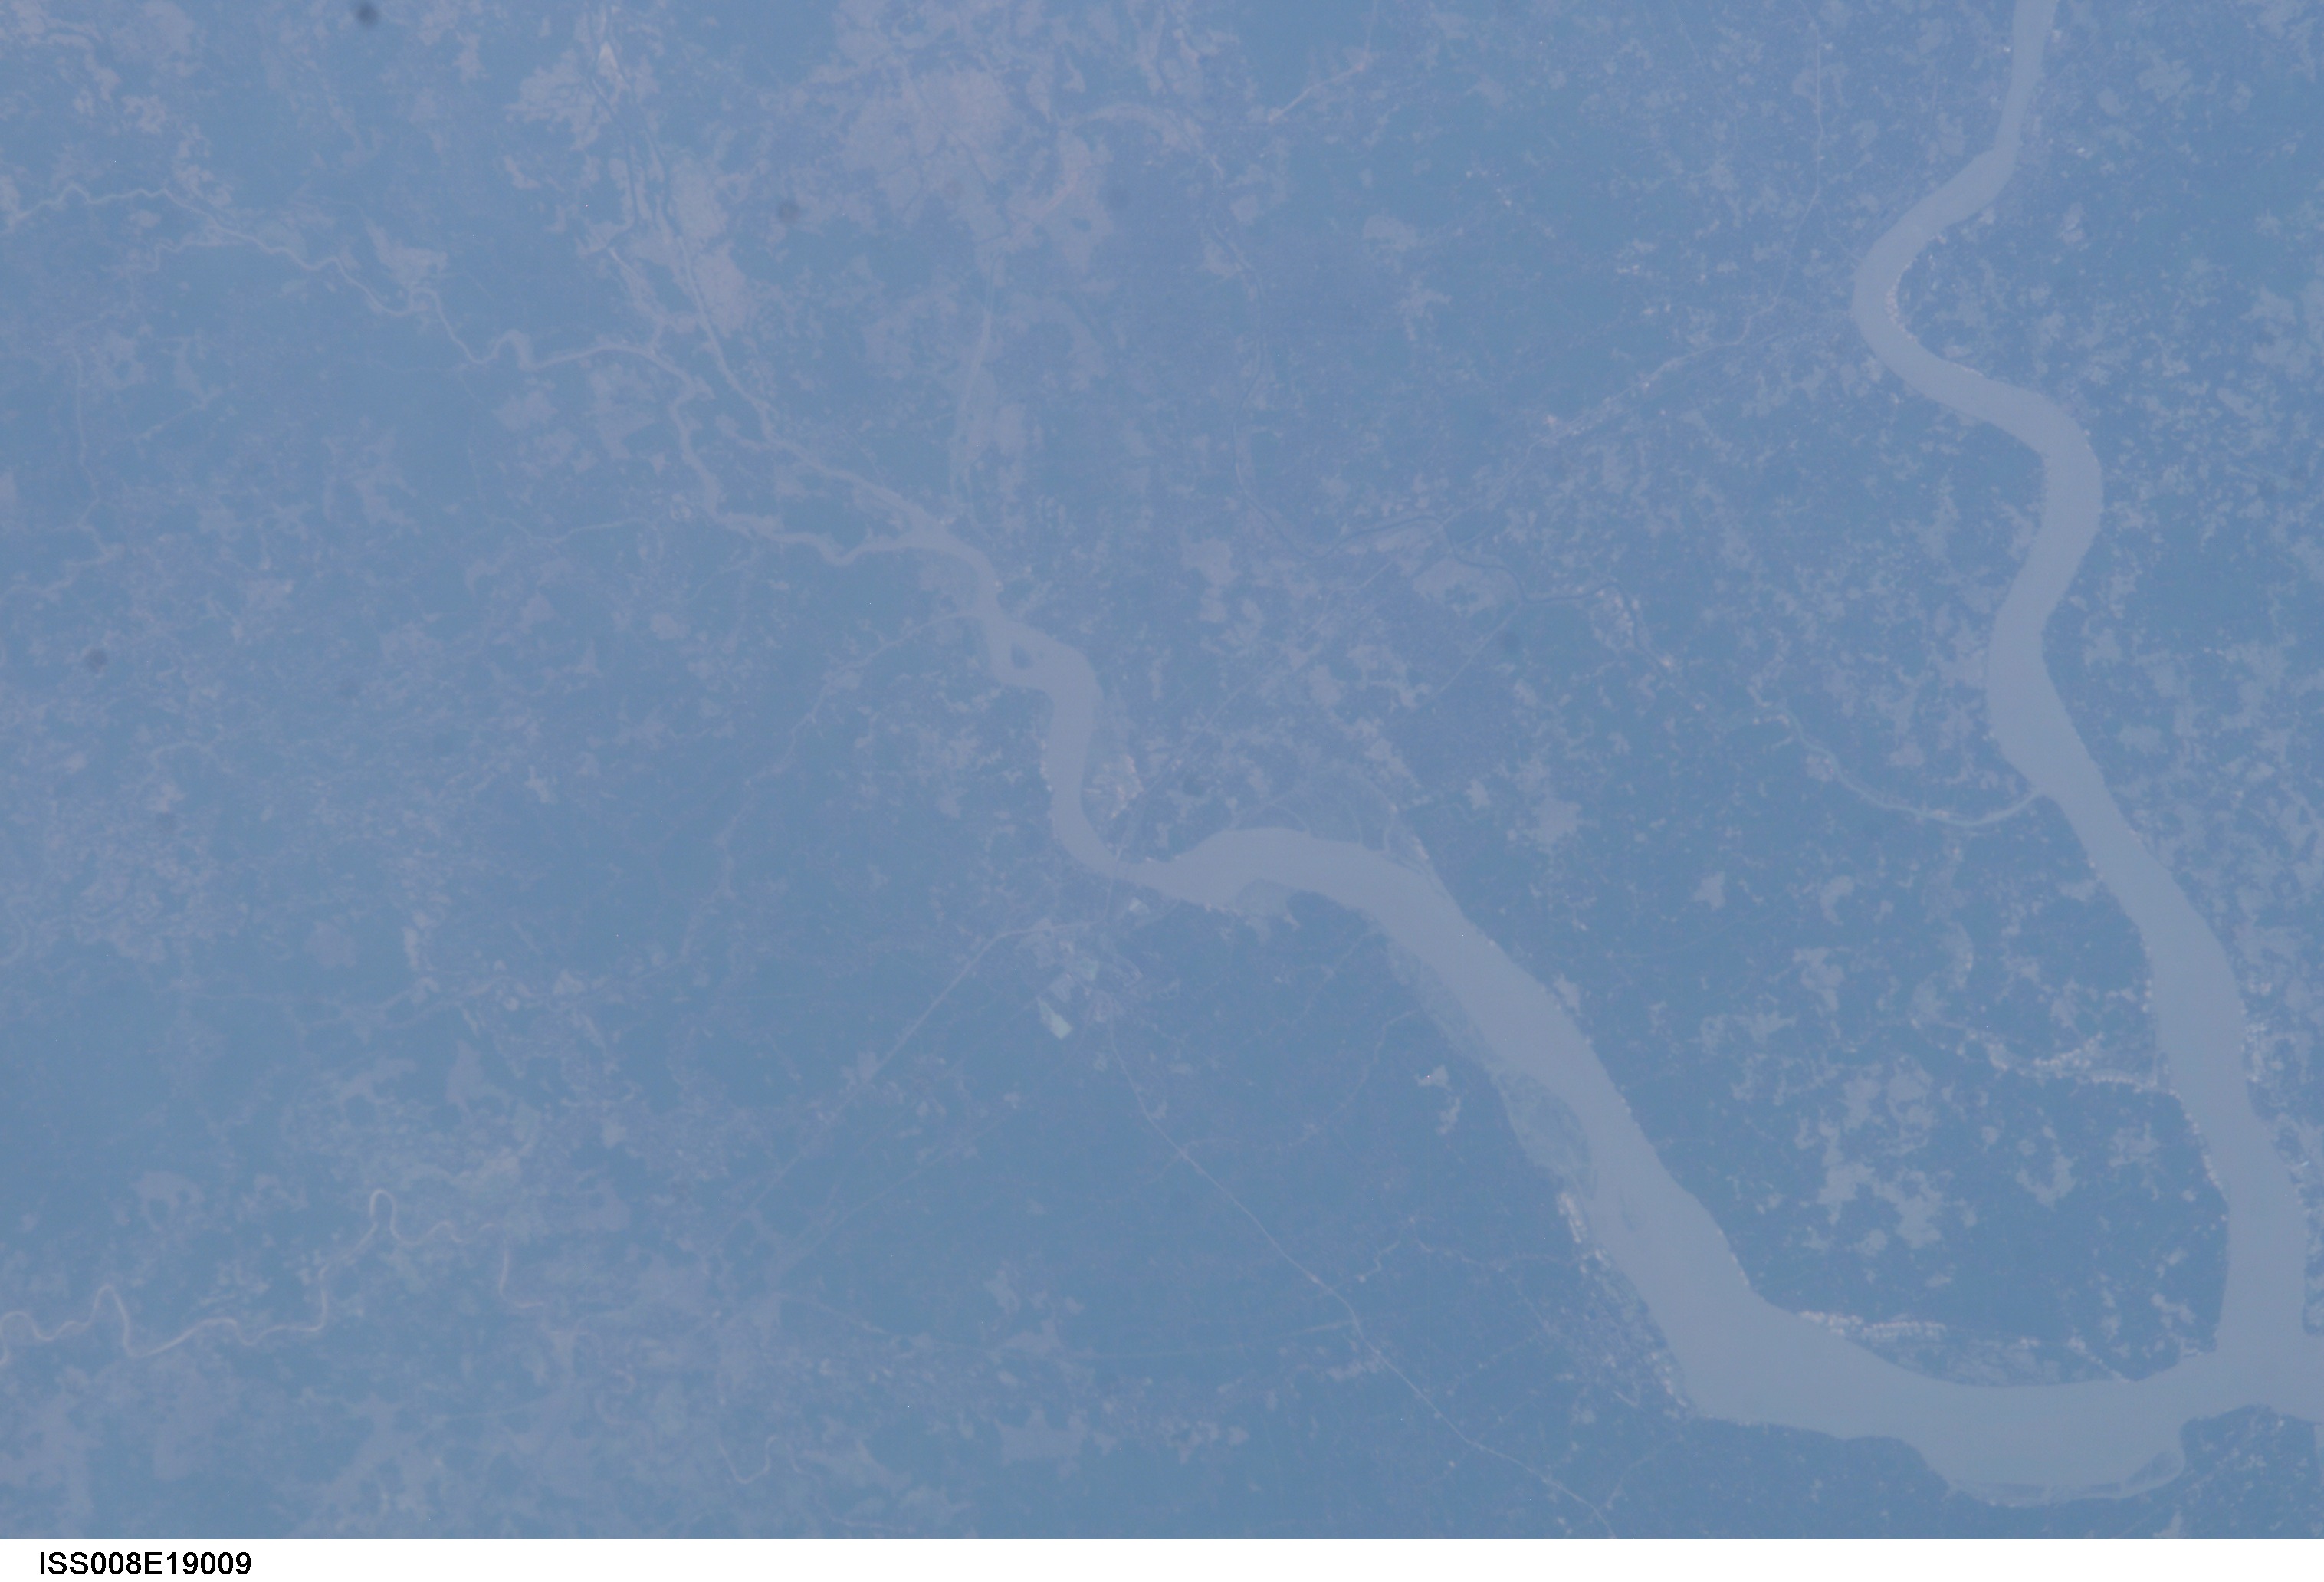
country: INDIA
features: HUGLI RIVER AND TRIBUTARIES
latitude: 22.5
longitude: 88.0
